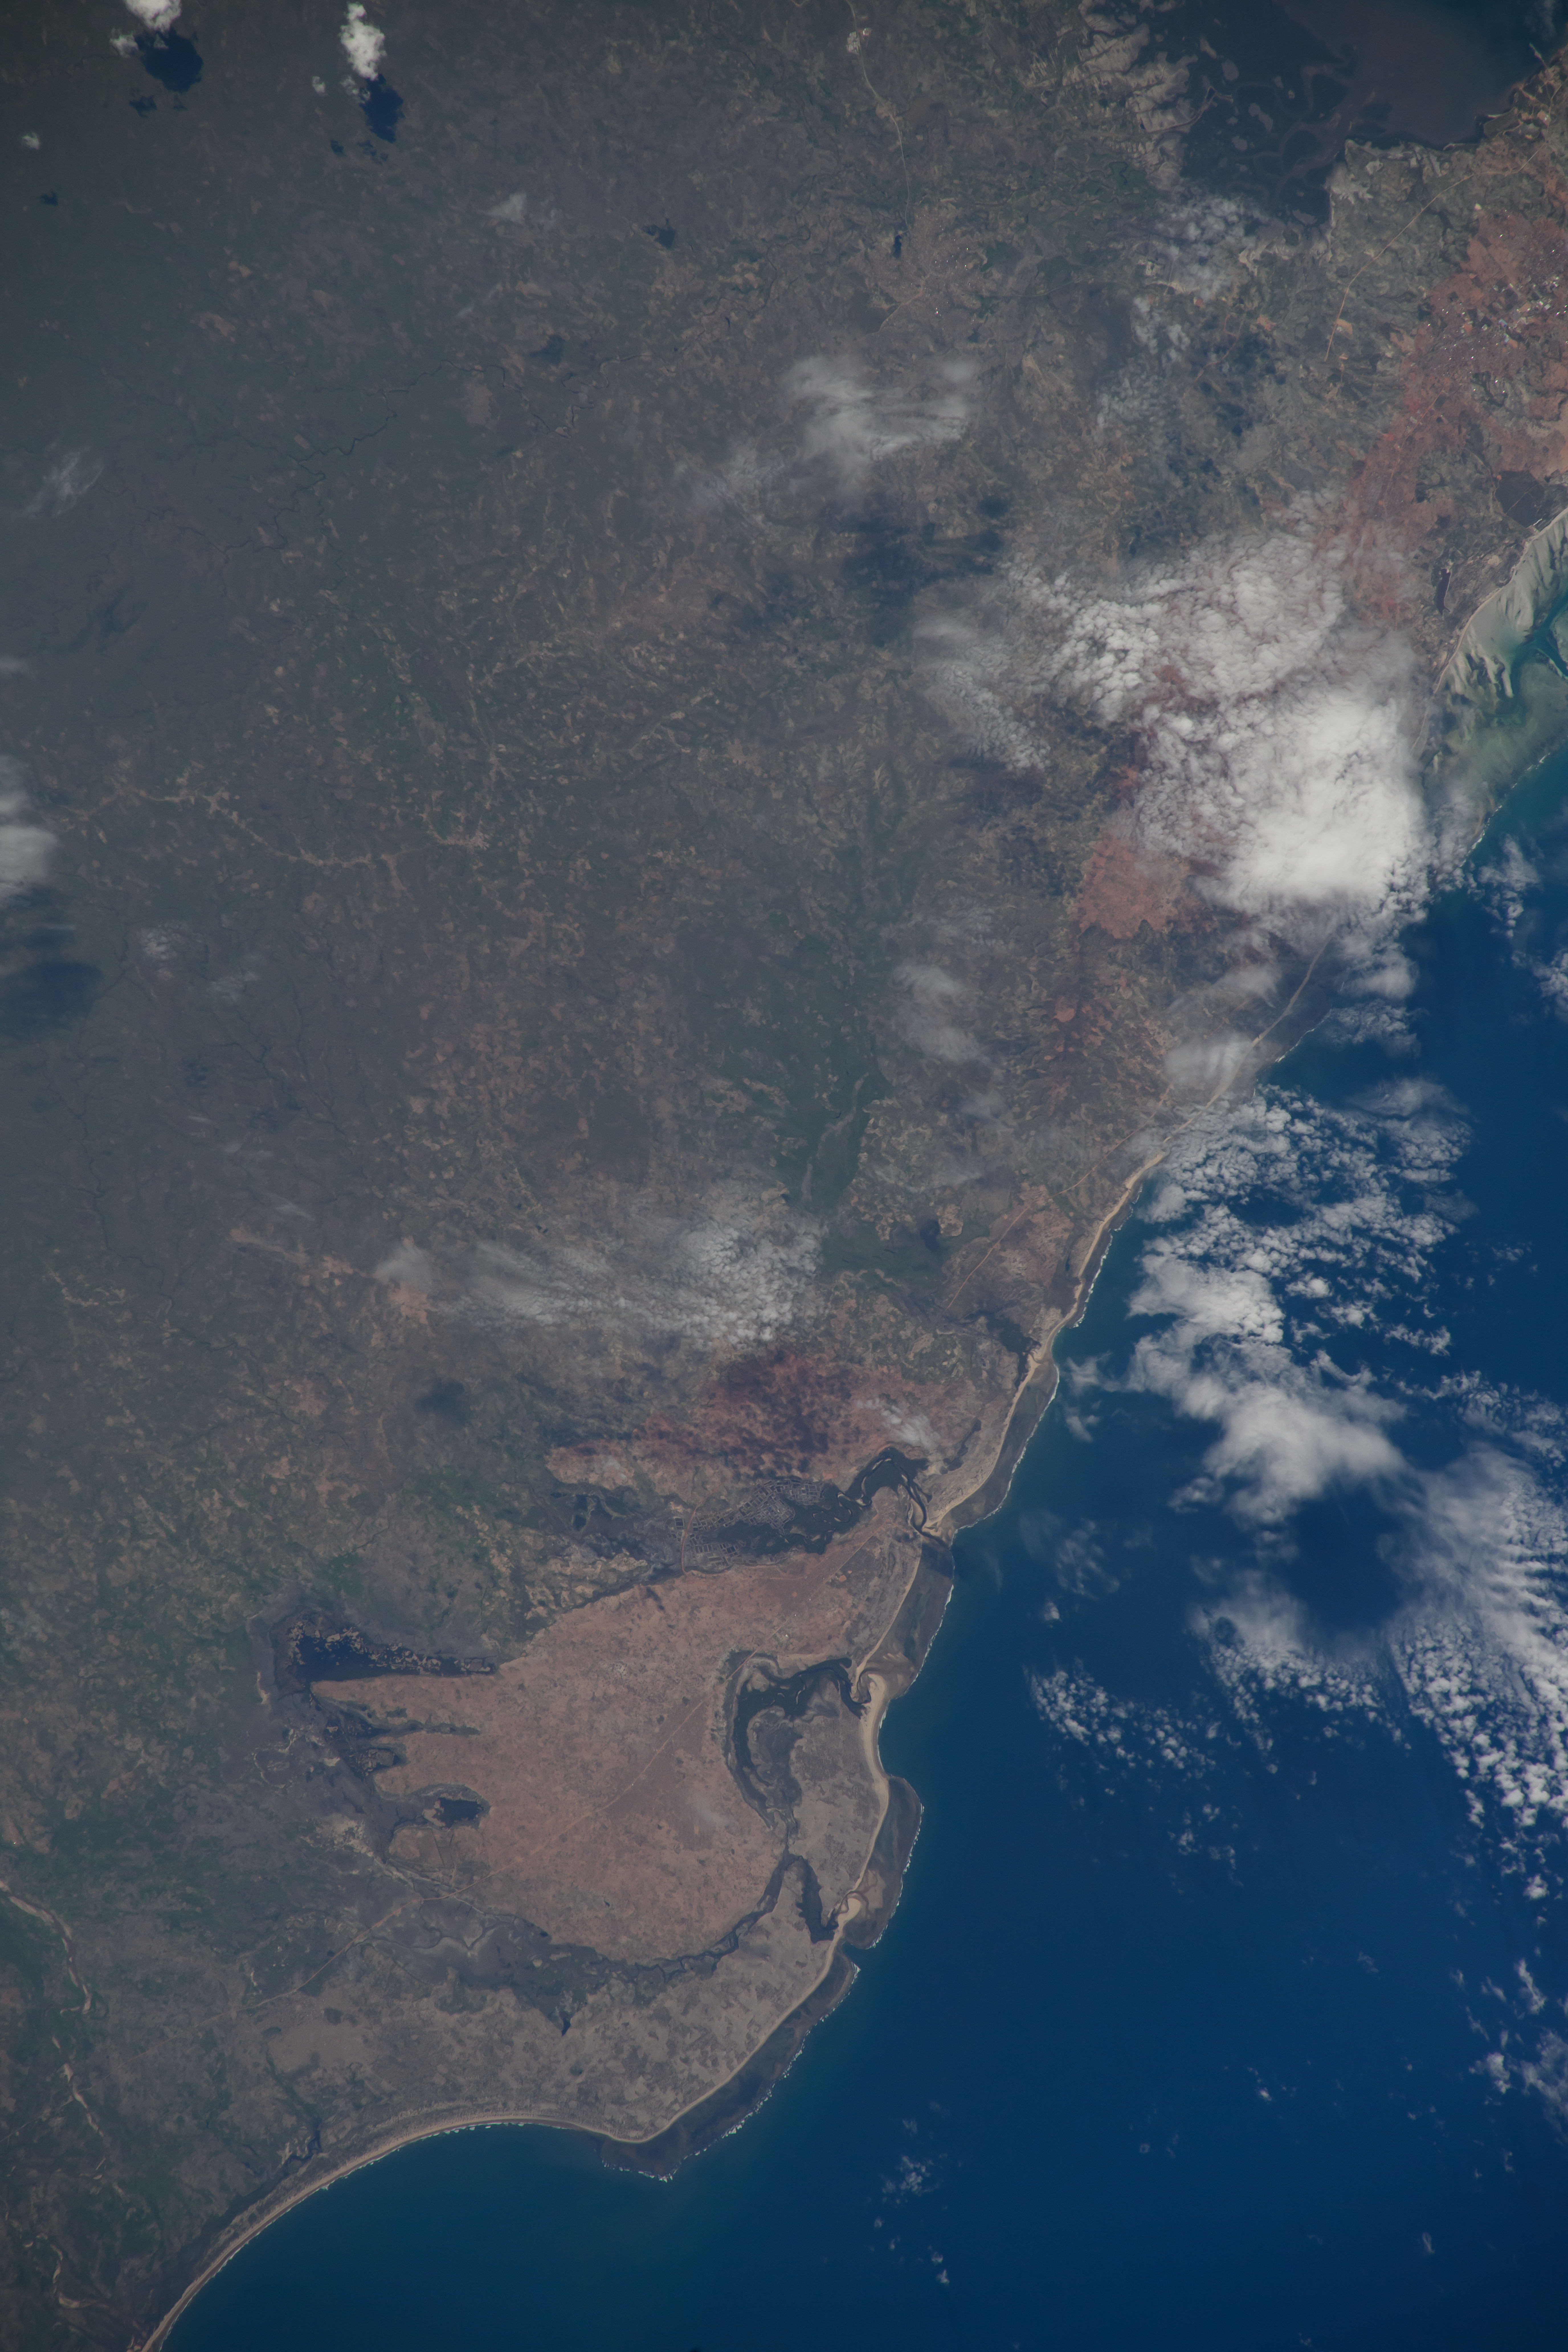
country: MOZAMBIQUE
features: SEDIMENT, FLOODING, MEGARUMA RIVER, MURREBUE, PEMBA BAY
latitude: -13.2
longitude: 40.4
